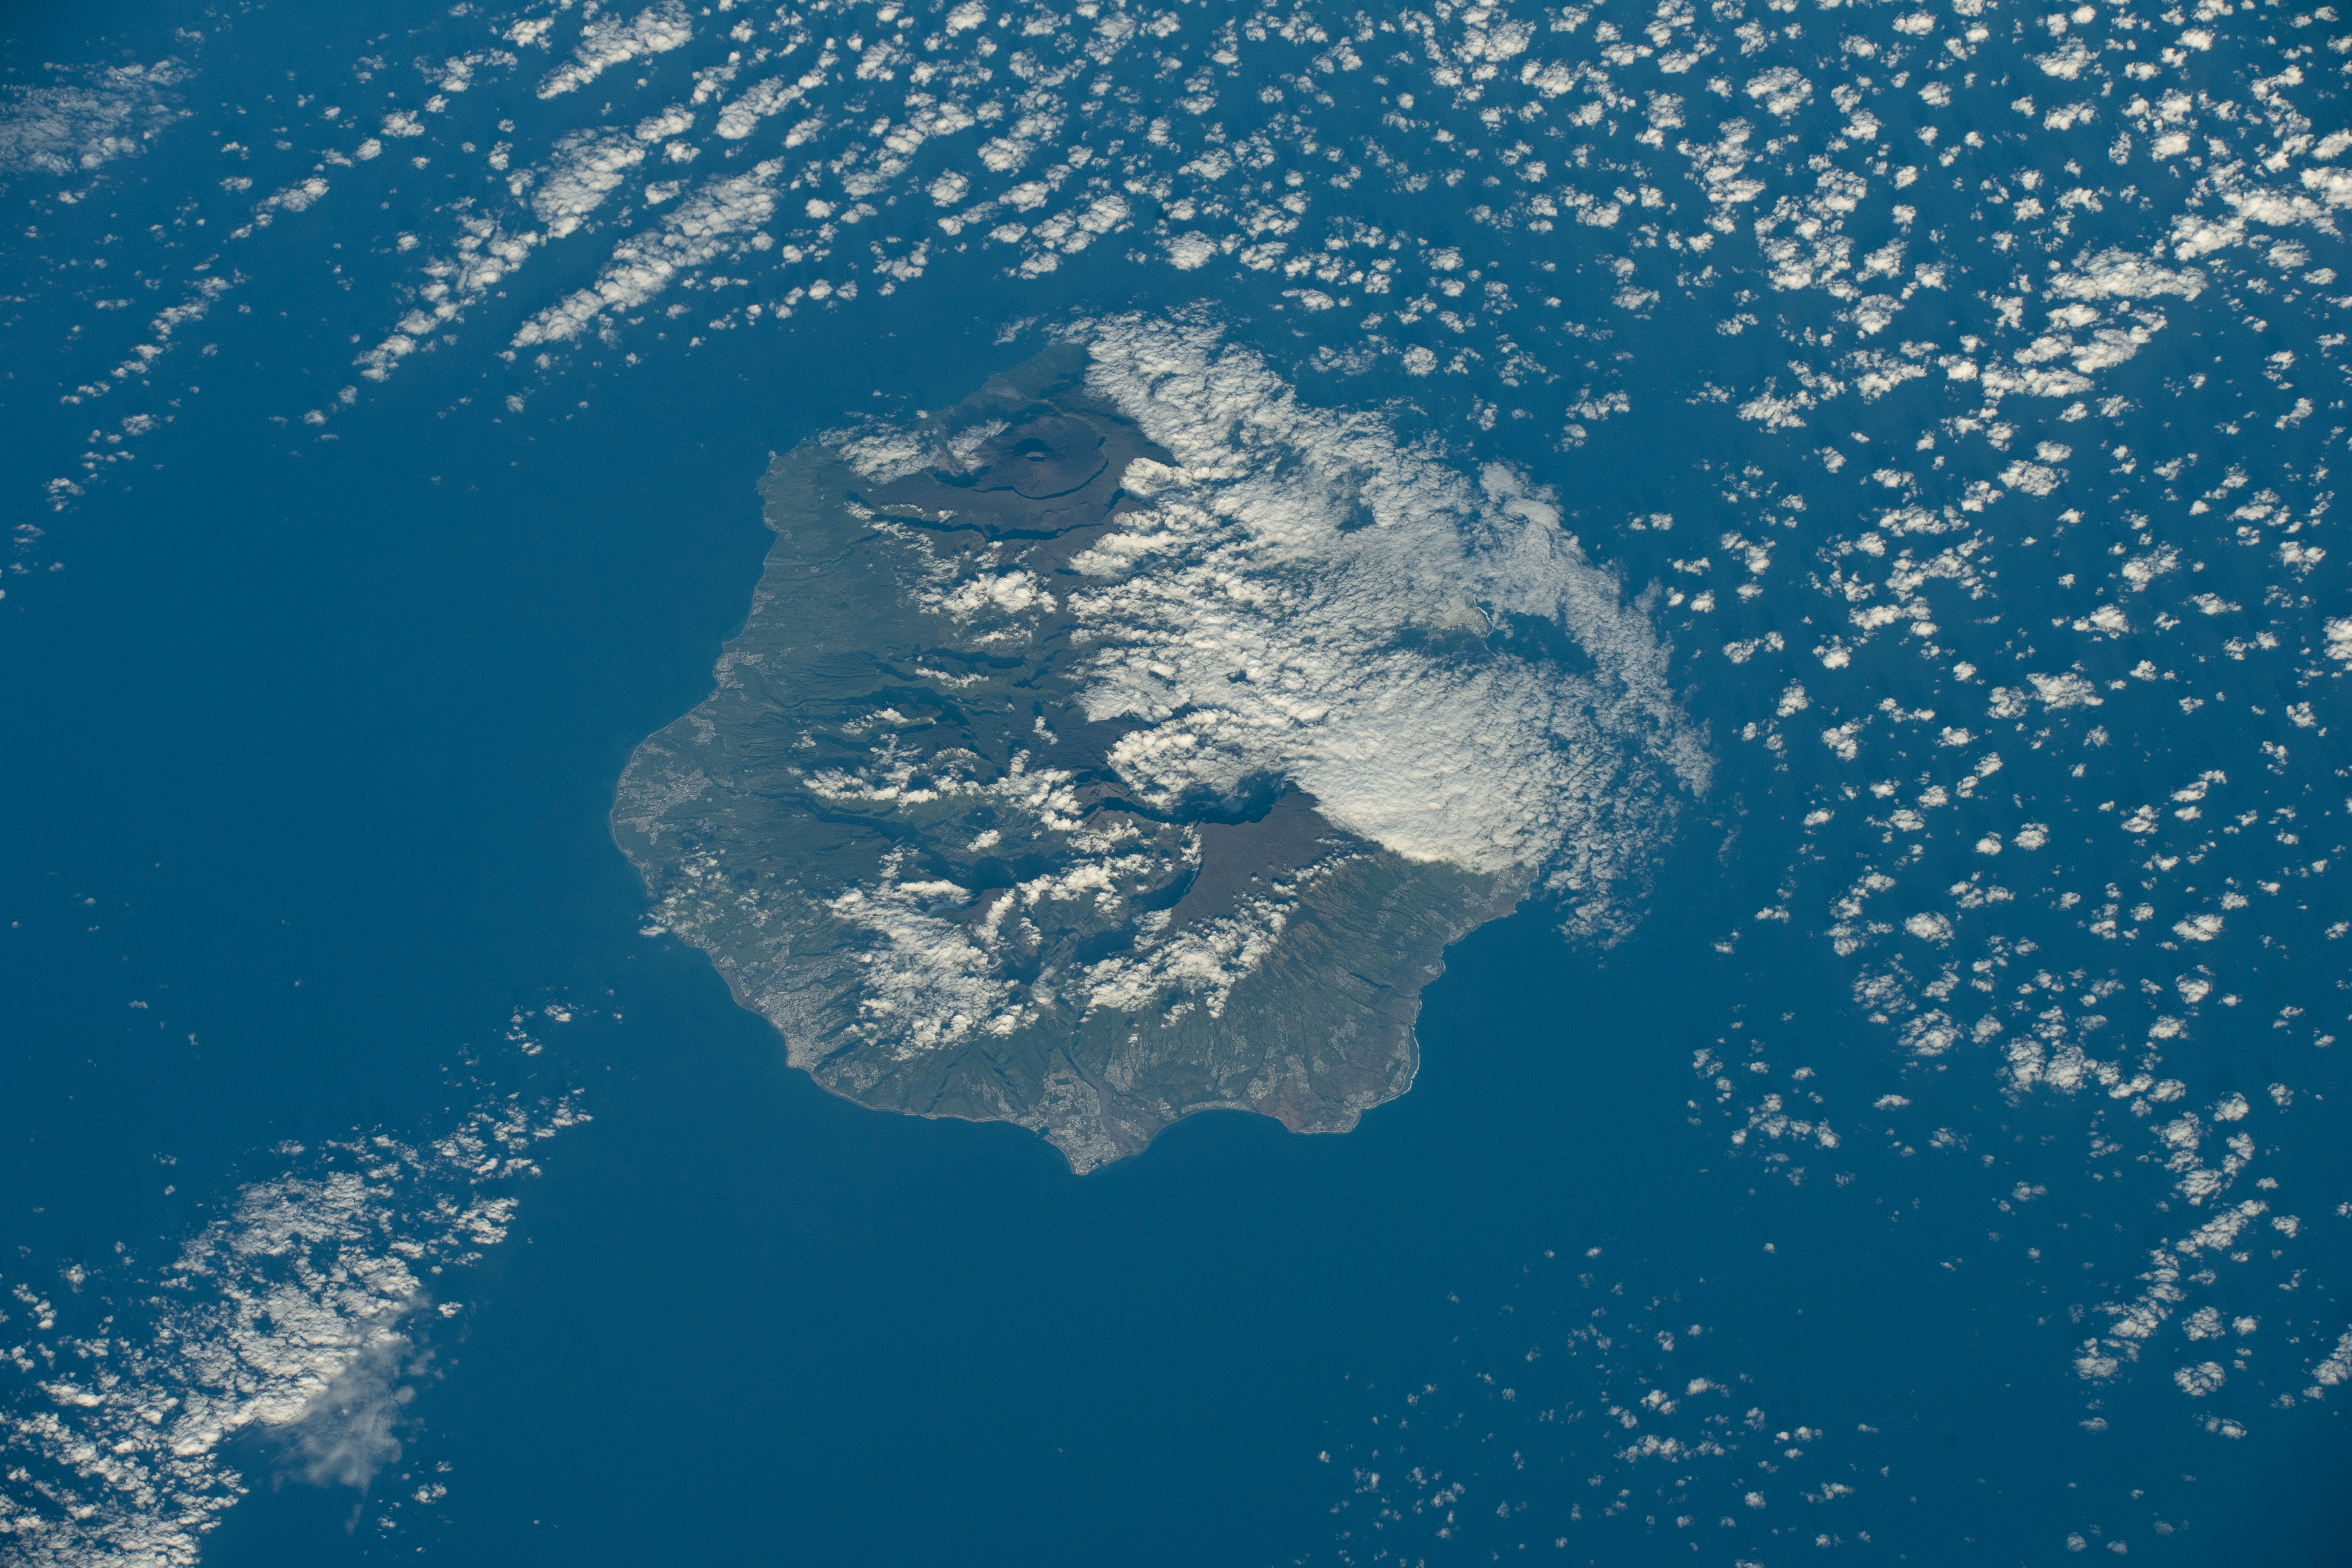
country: REUNION
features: REUNION ISLAND REUNION ISLAND
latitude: -21.1
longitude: 55.4
